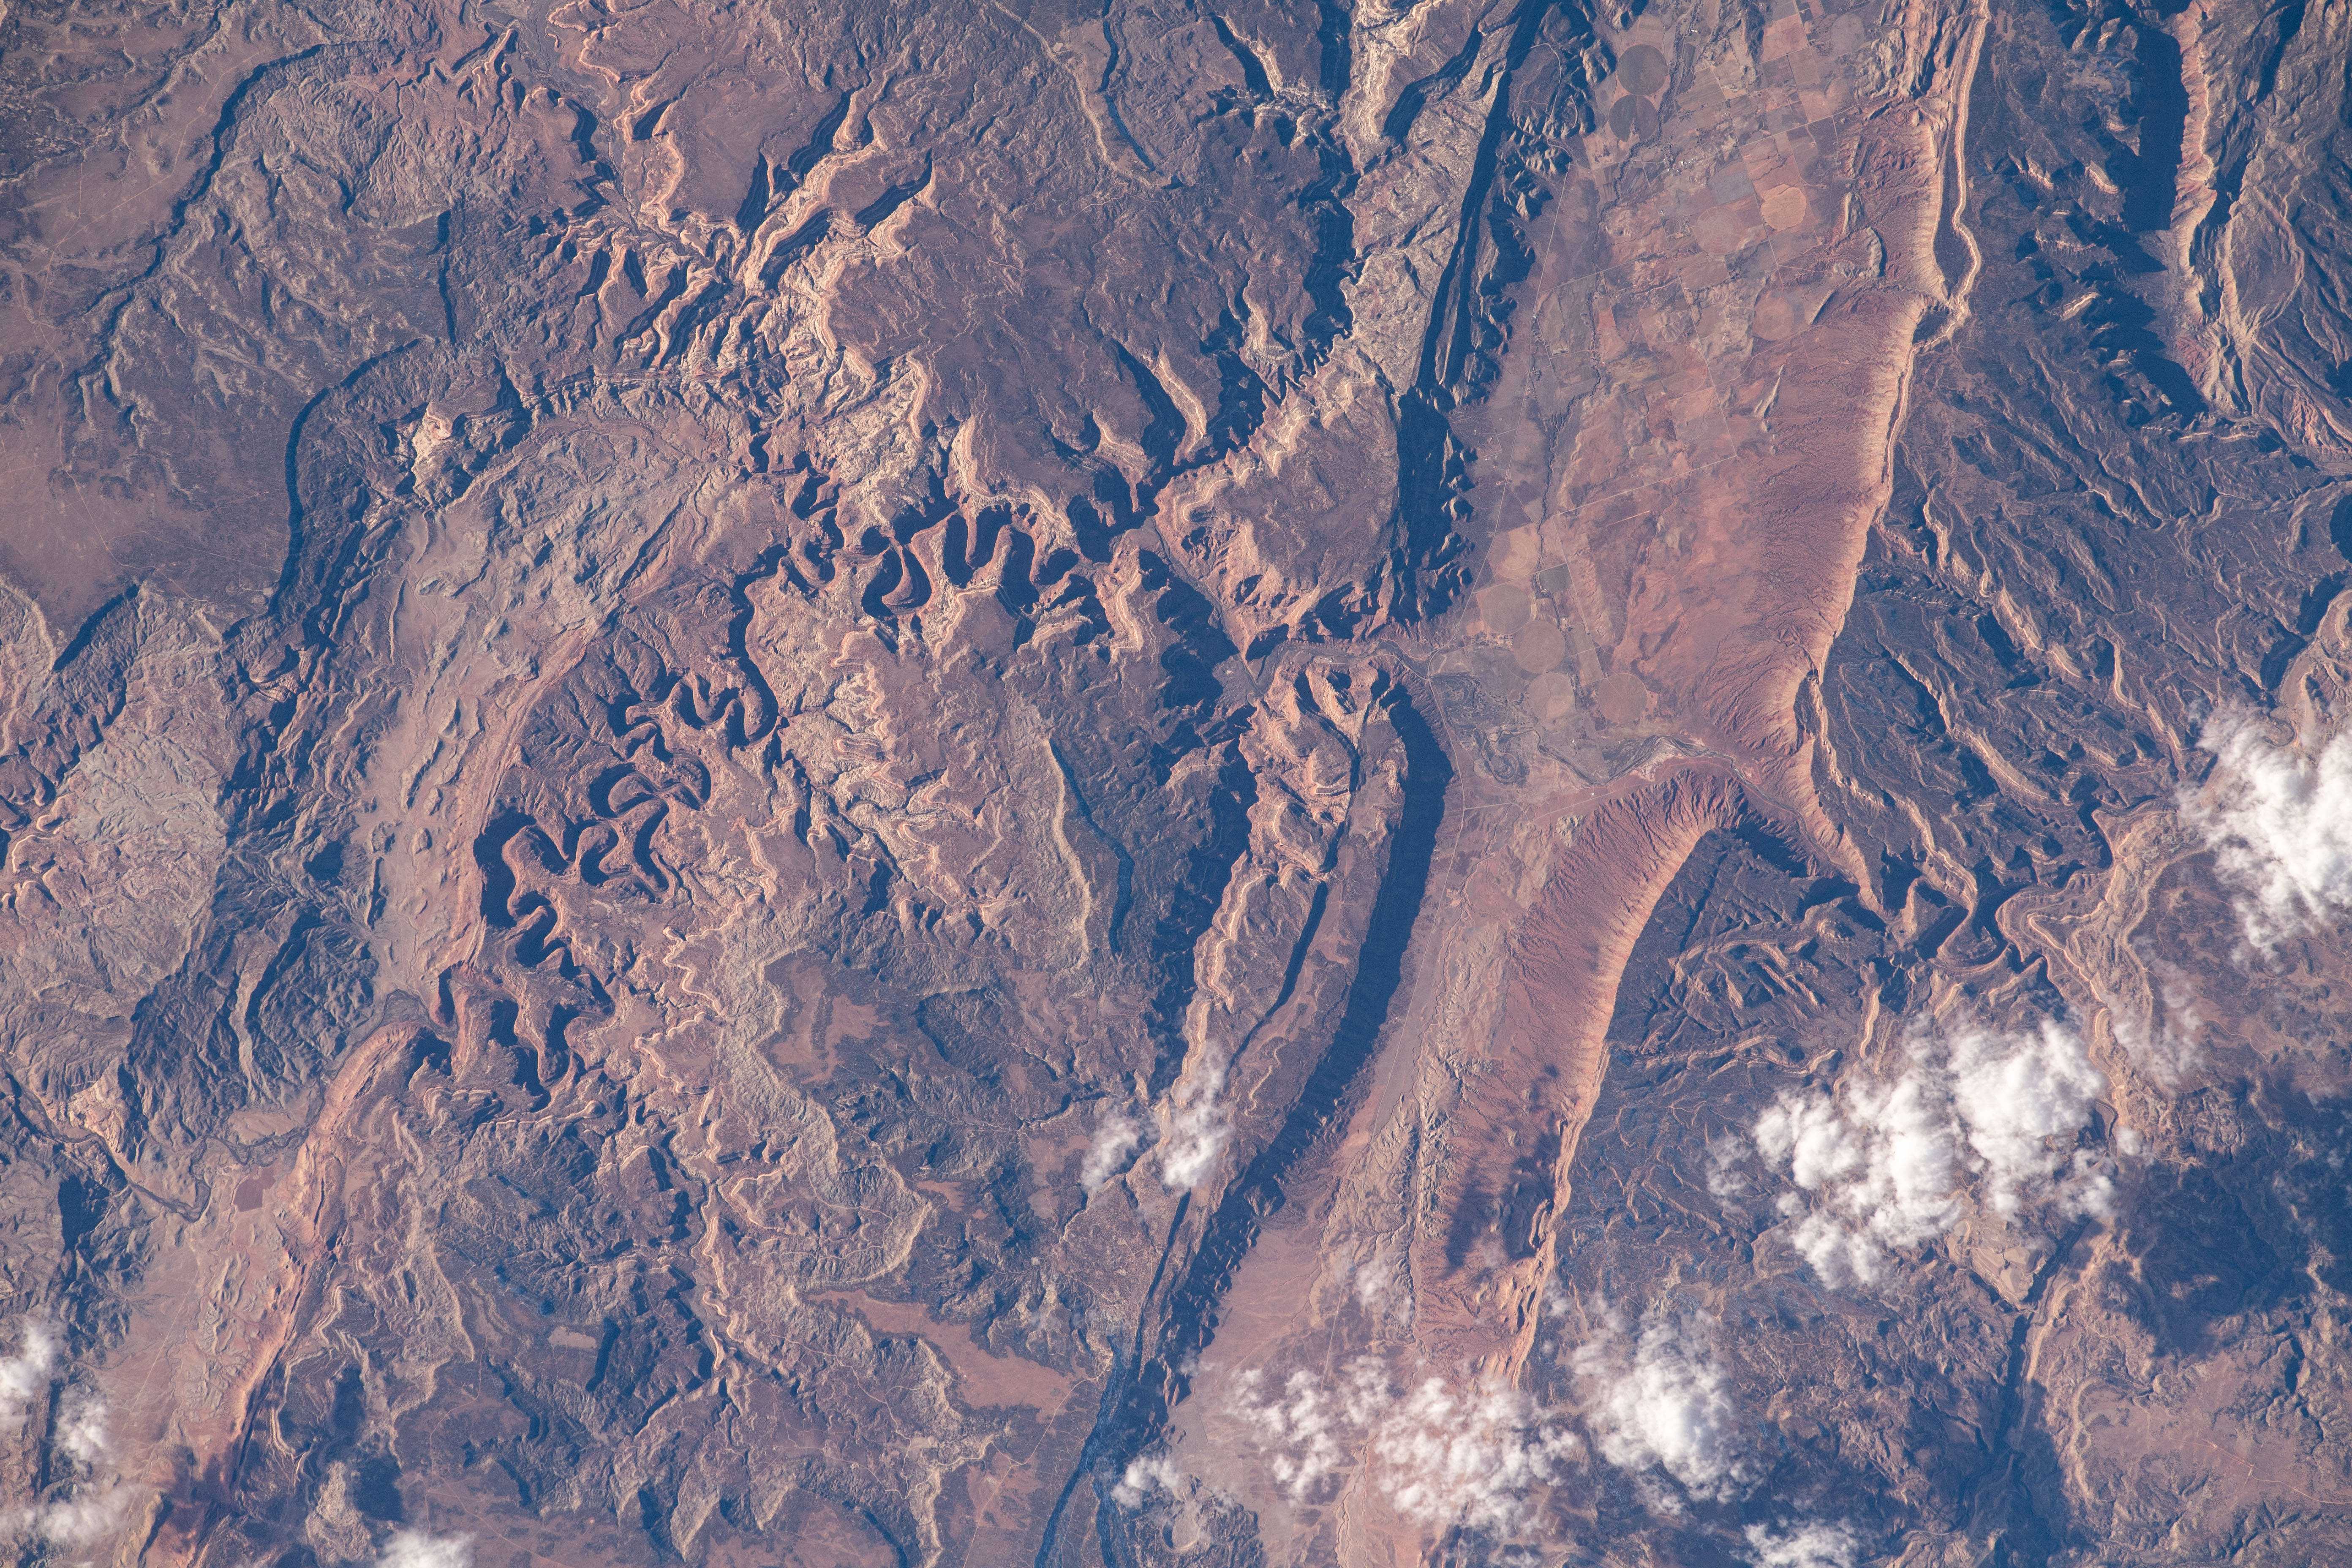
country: USA-COLORADO
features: DOLORES RIVER
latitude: 38.4
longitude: -108.9
